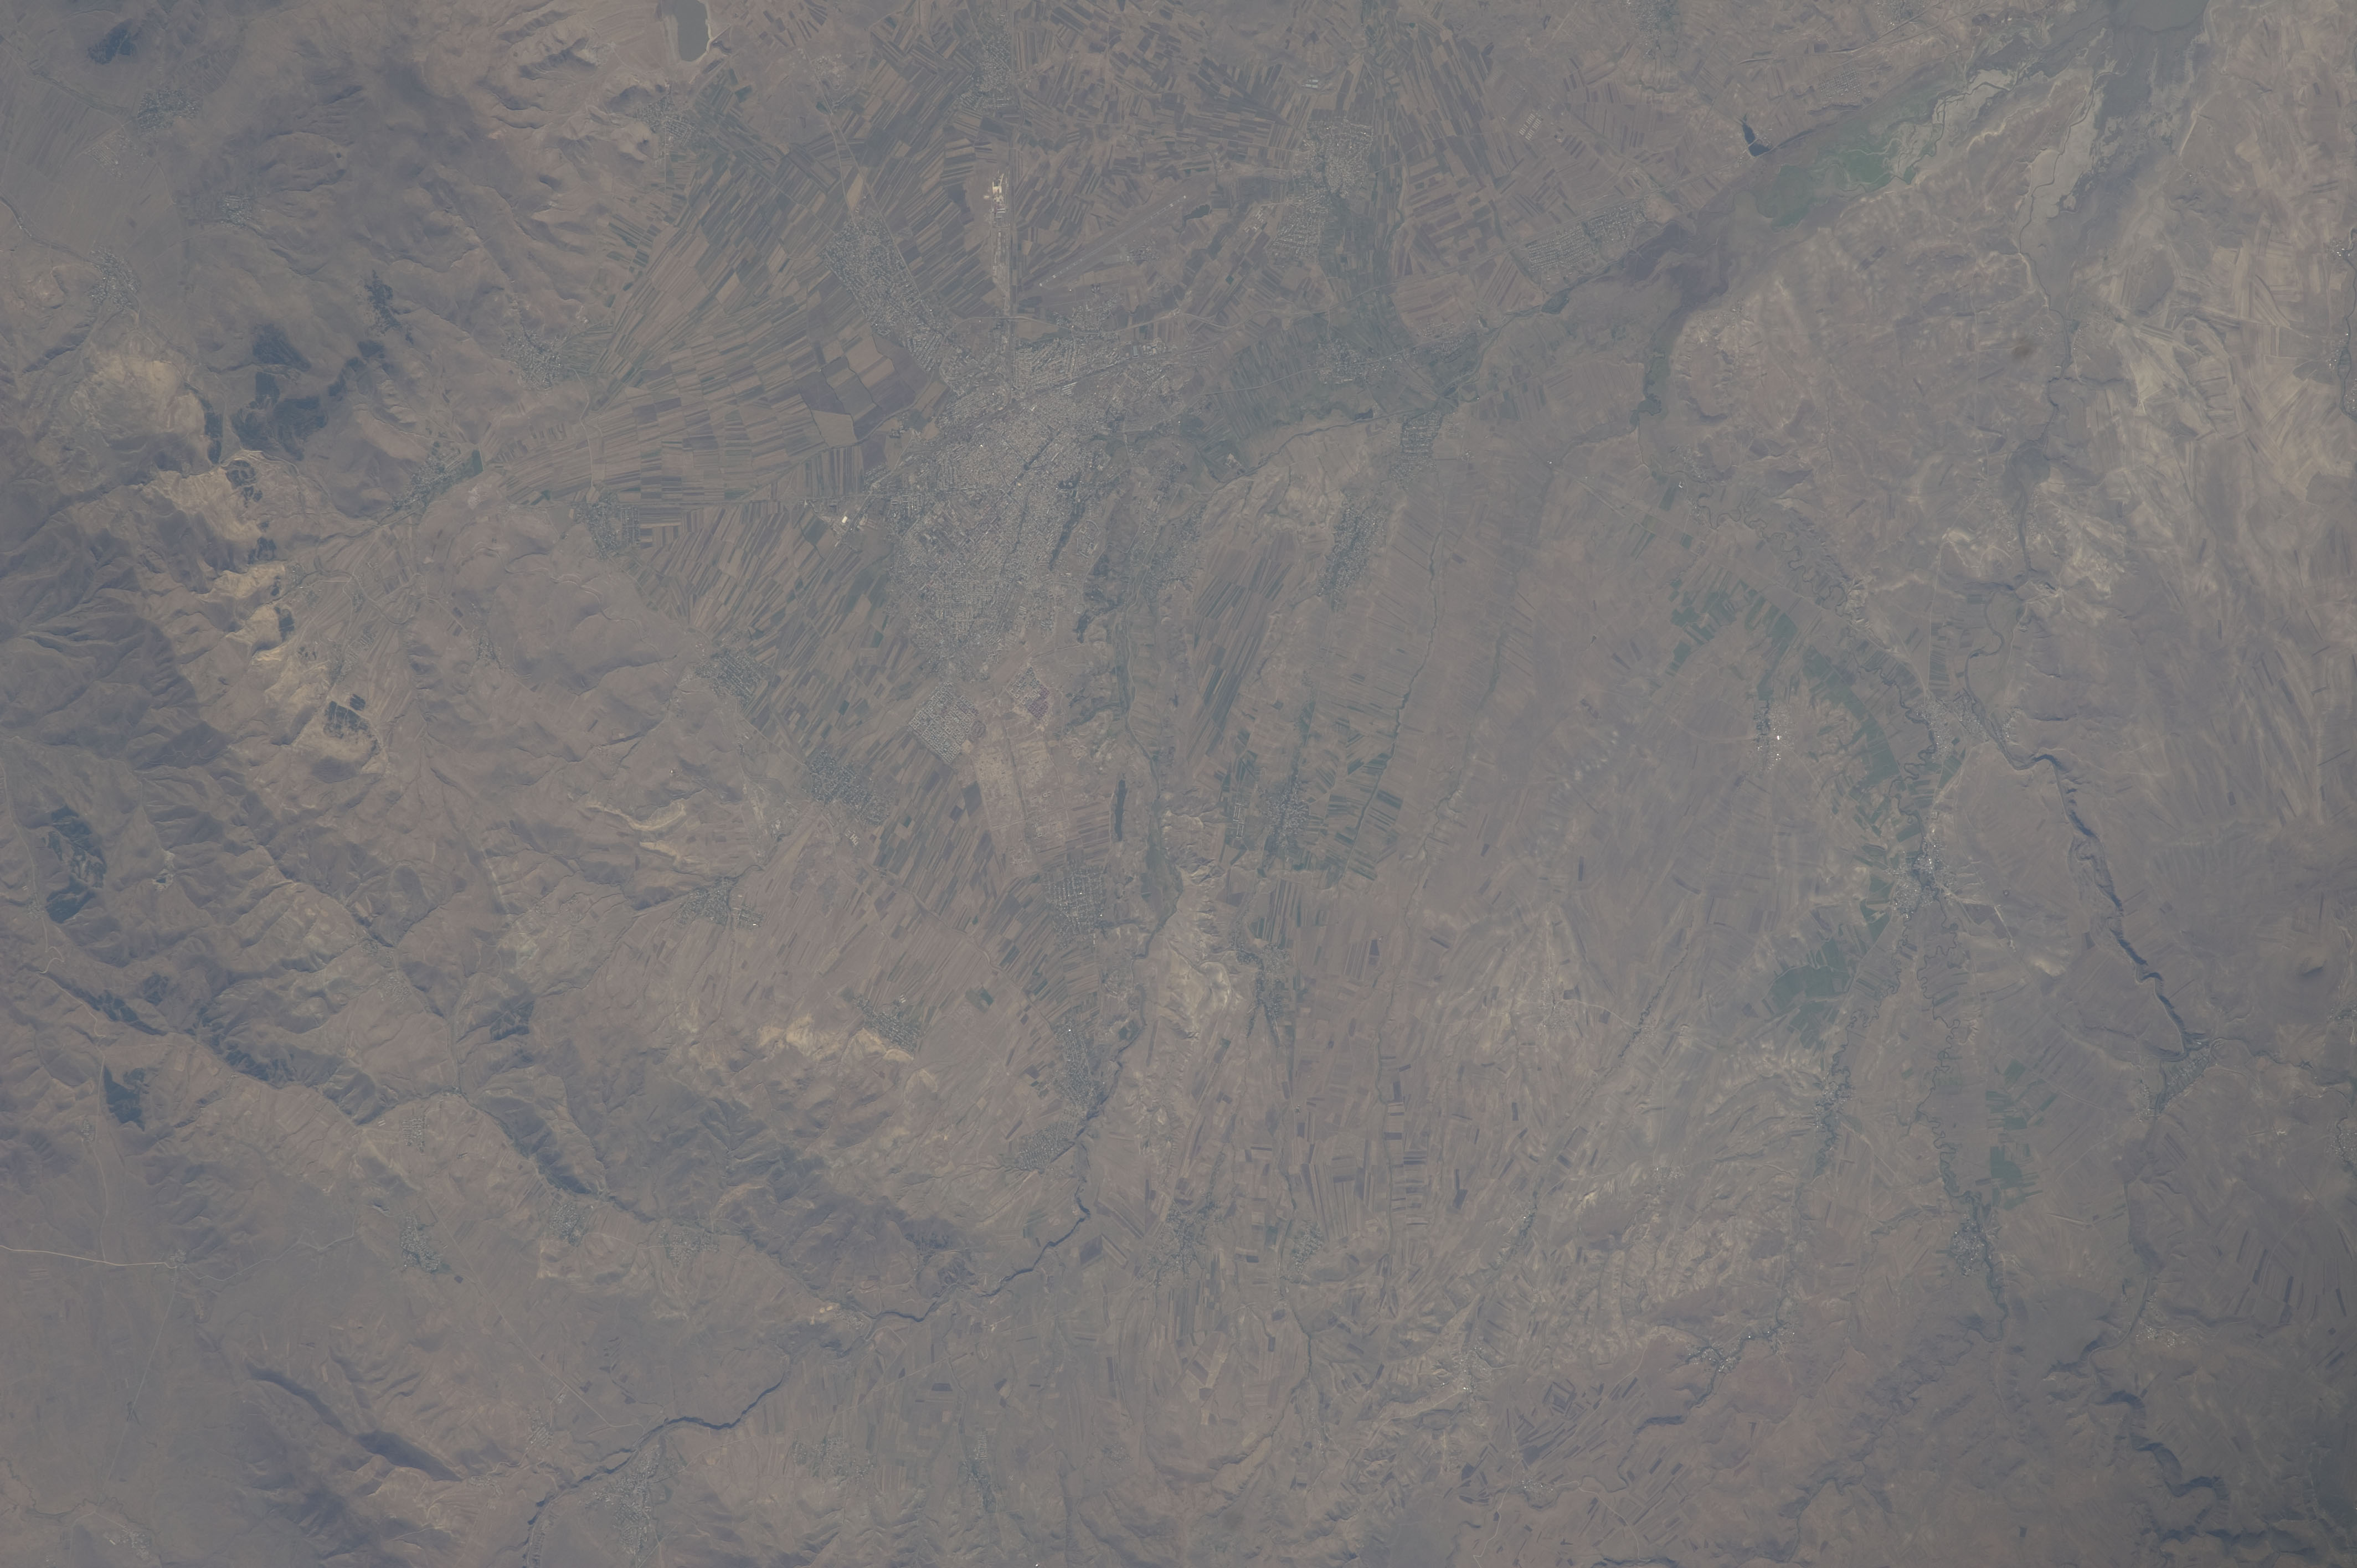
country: TURKEY
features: GYUMRI, AGR., ARPACAY RES., AIRPORT
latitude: 40.7
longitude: 43.5
